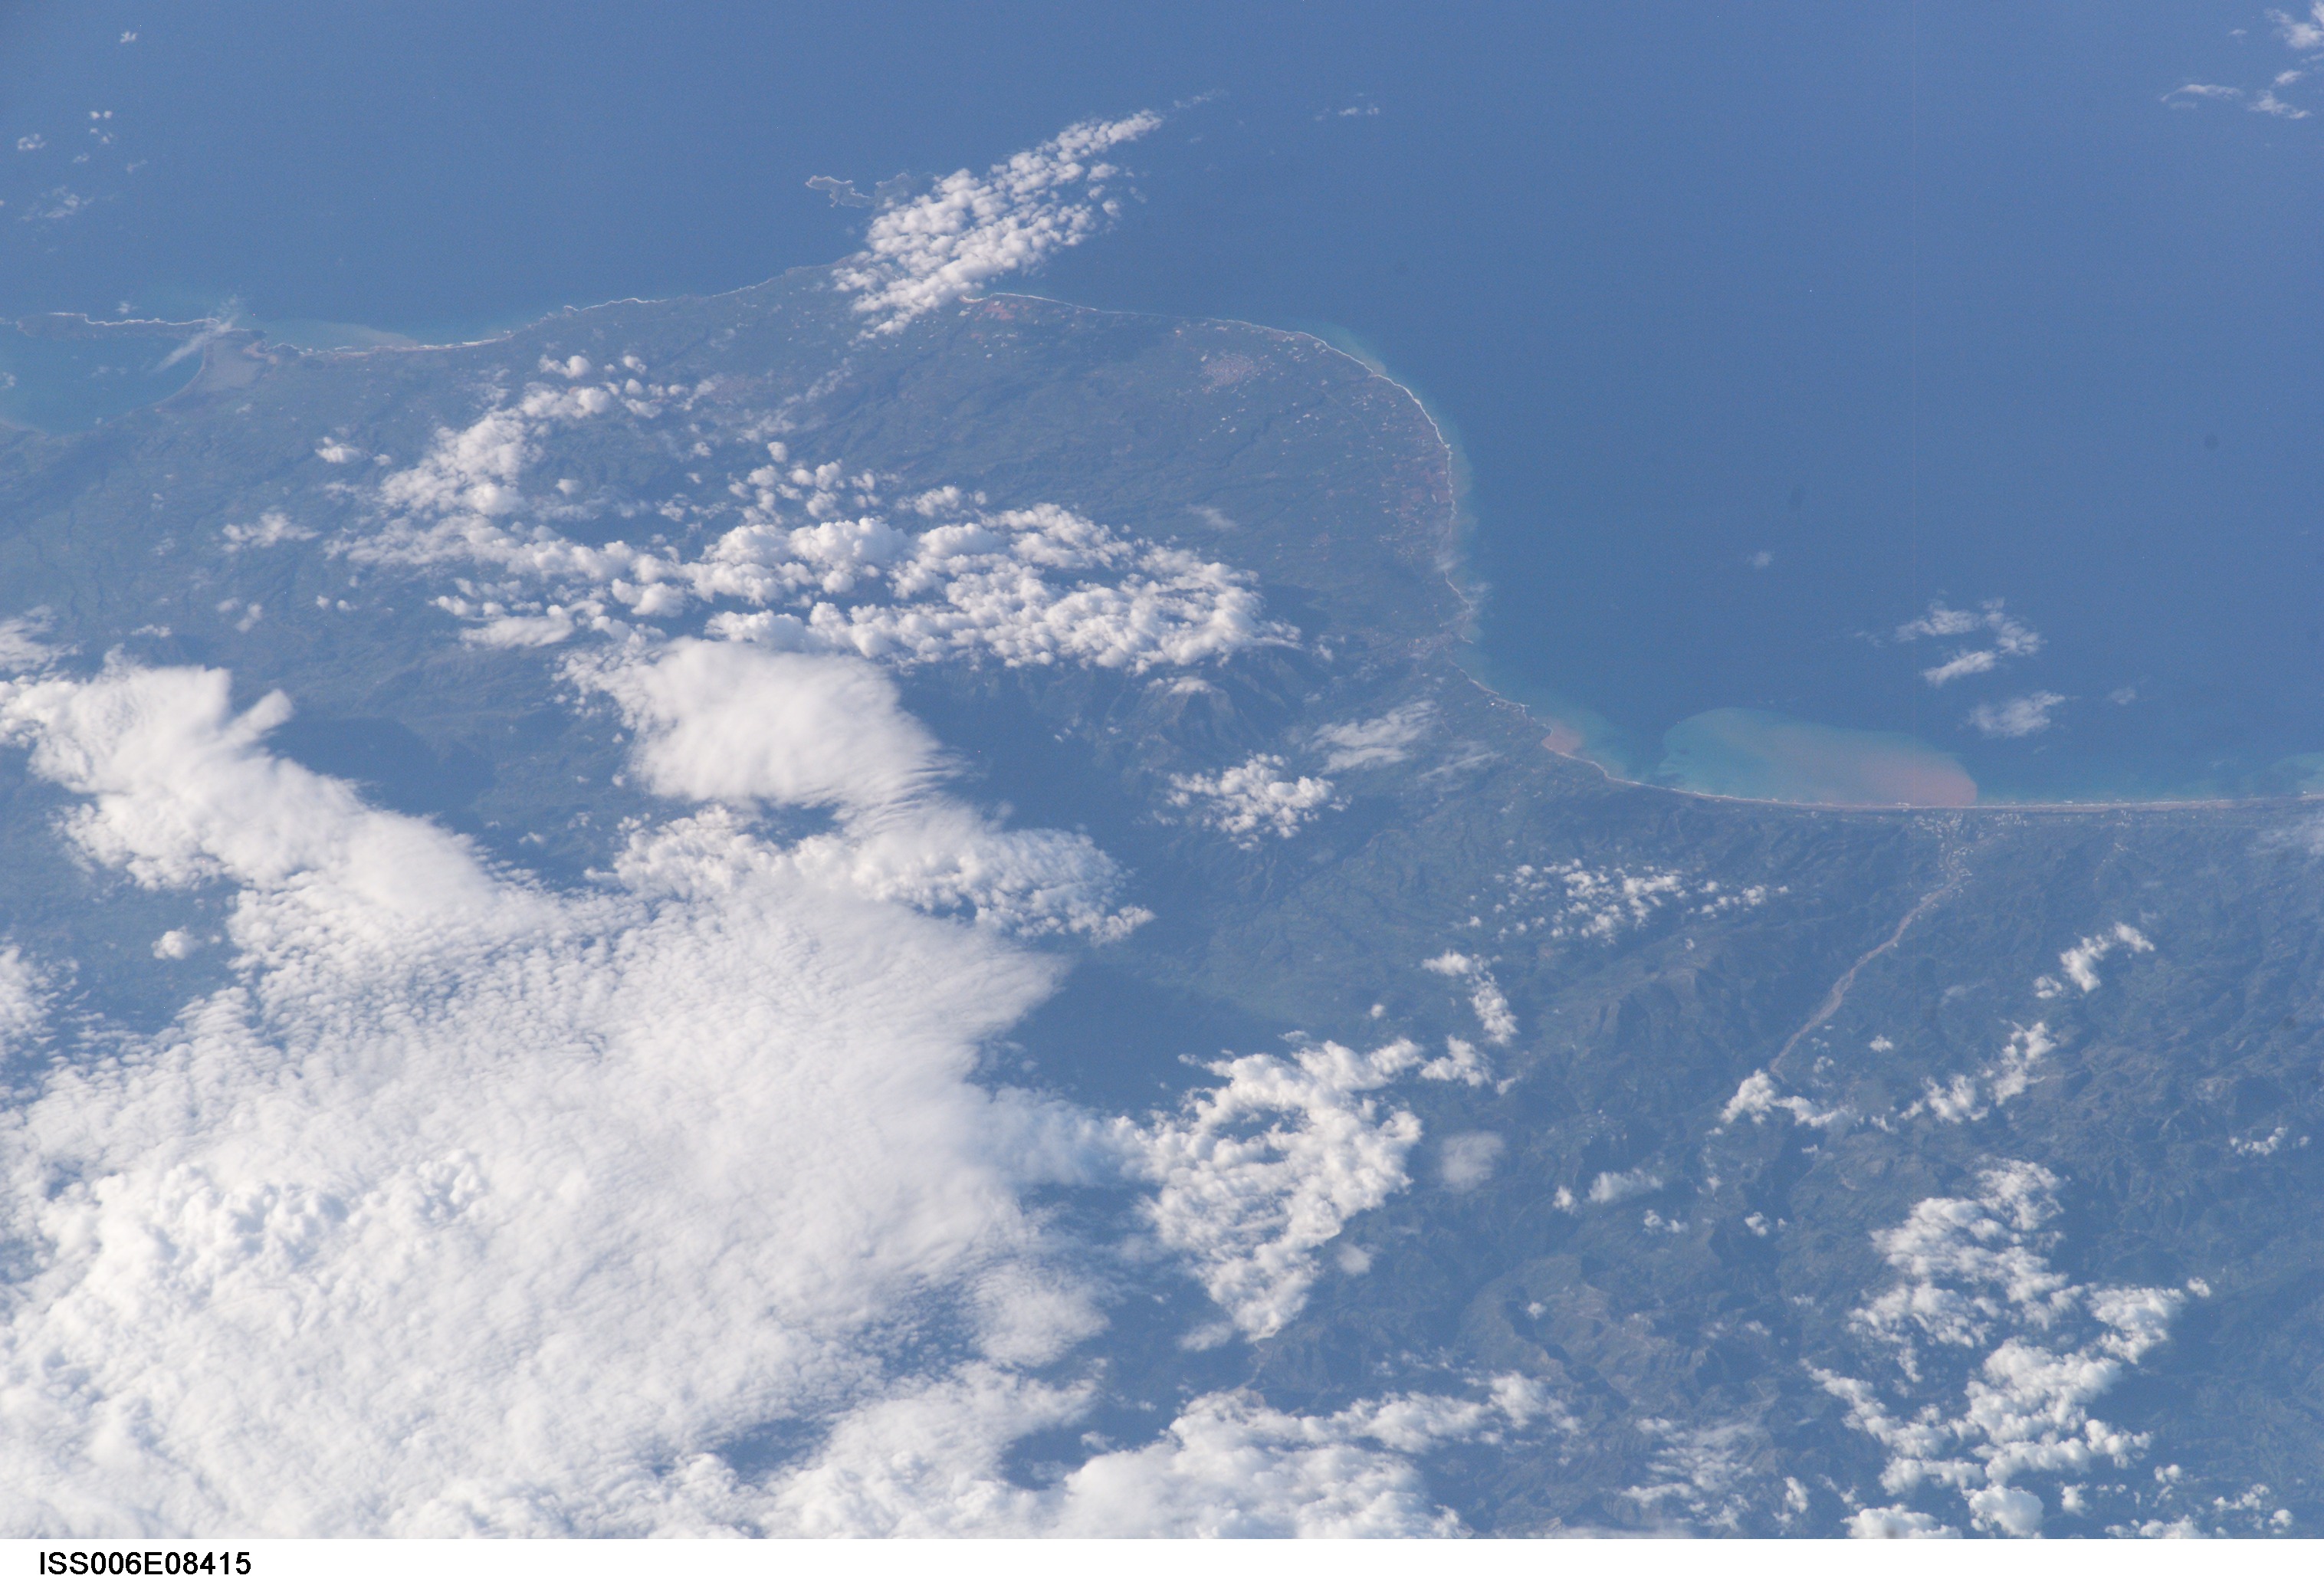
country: GREECE
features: COASTLINE, STRIMONIKOS GULF
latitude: 41.0
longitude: 24.0
